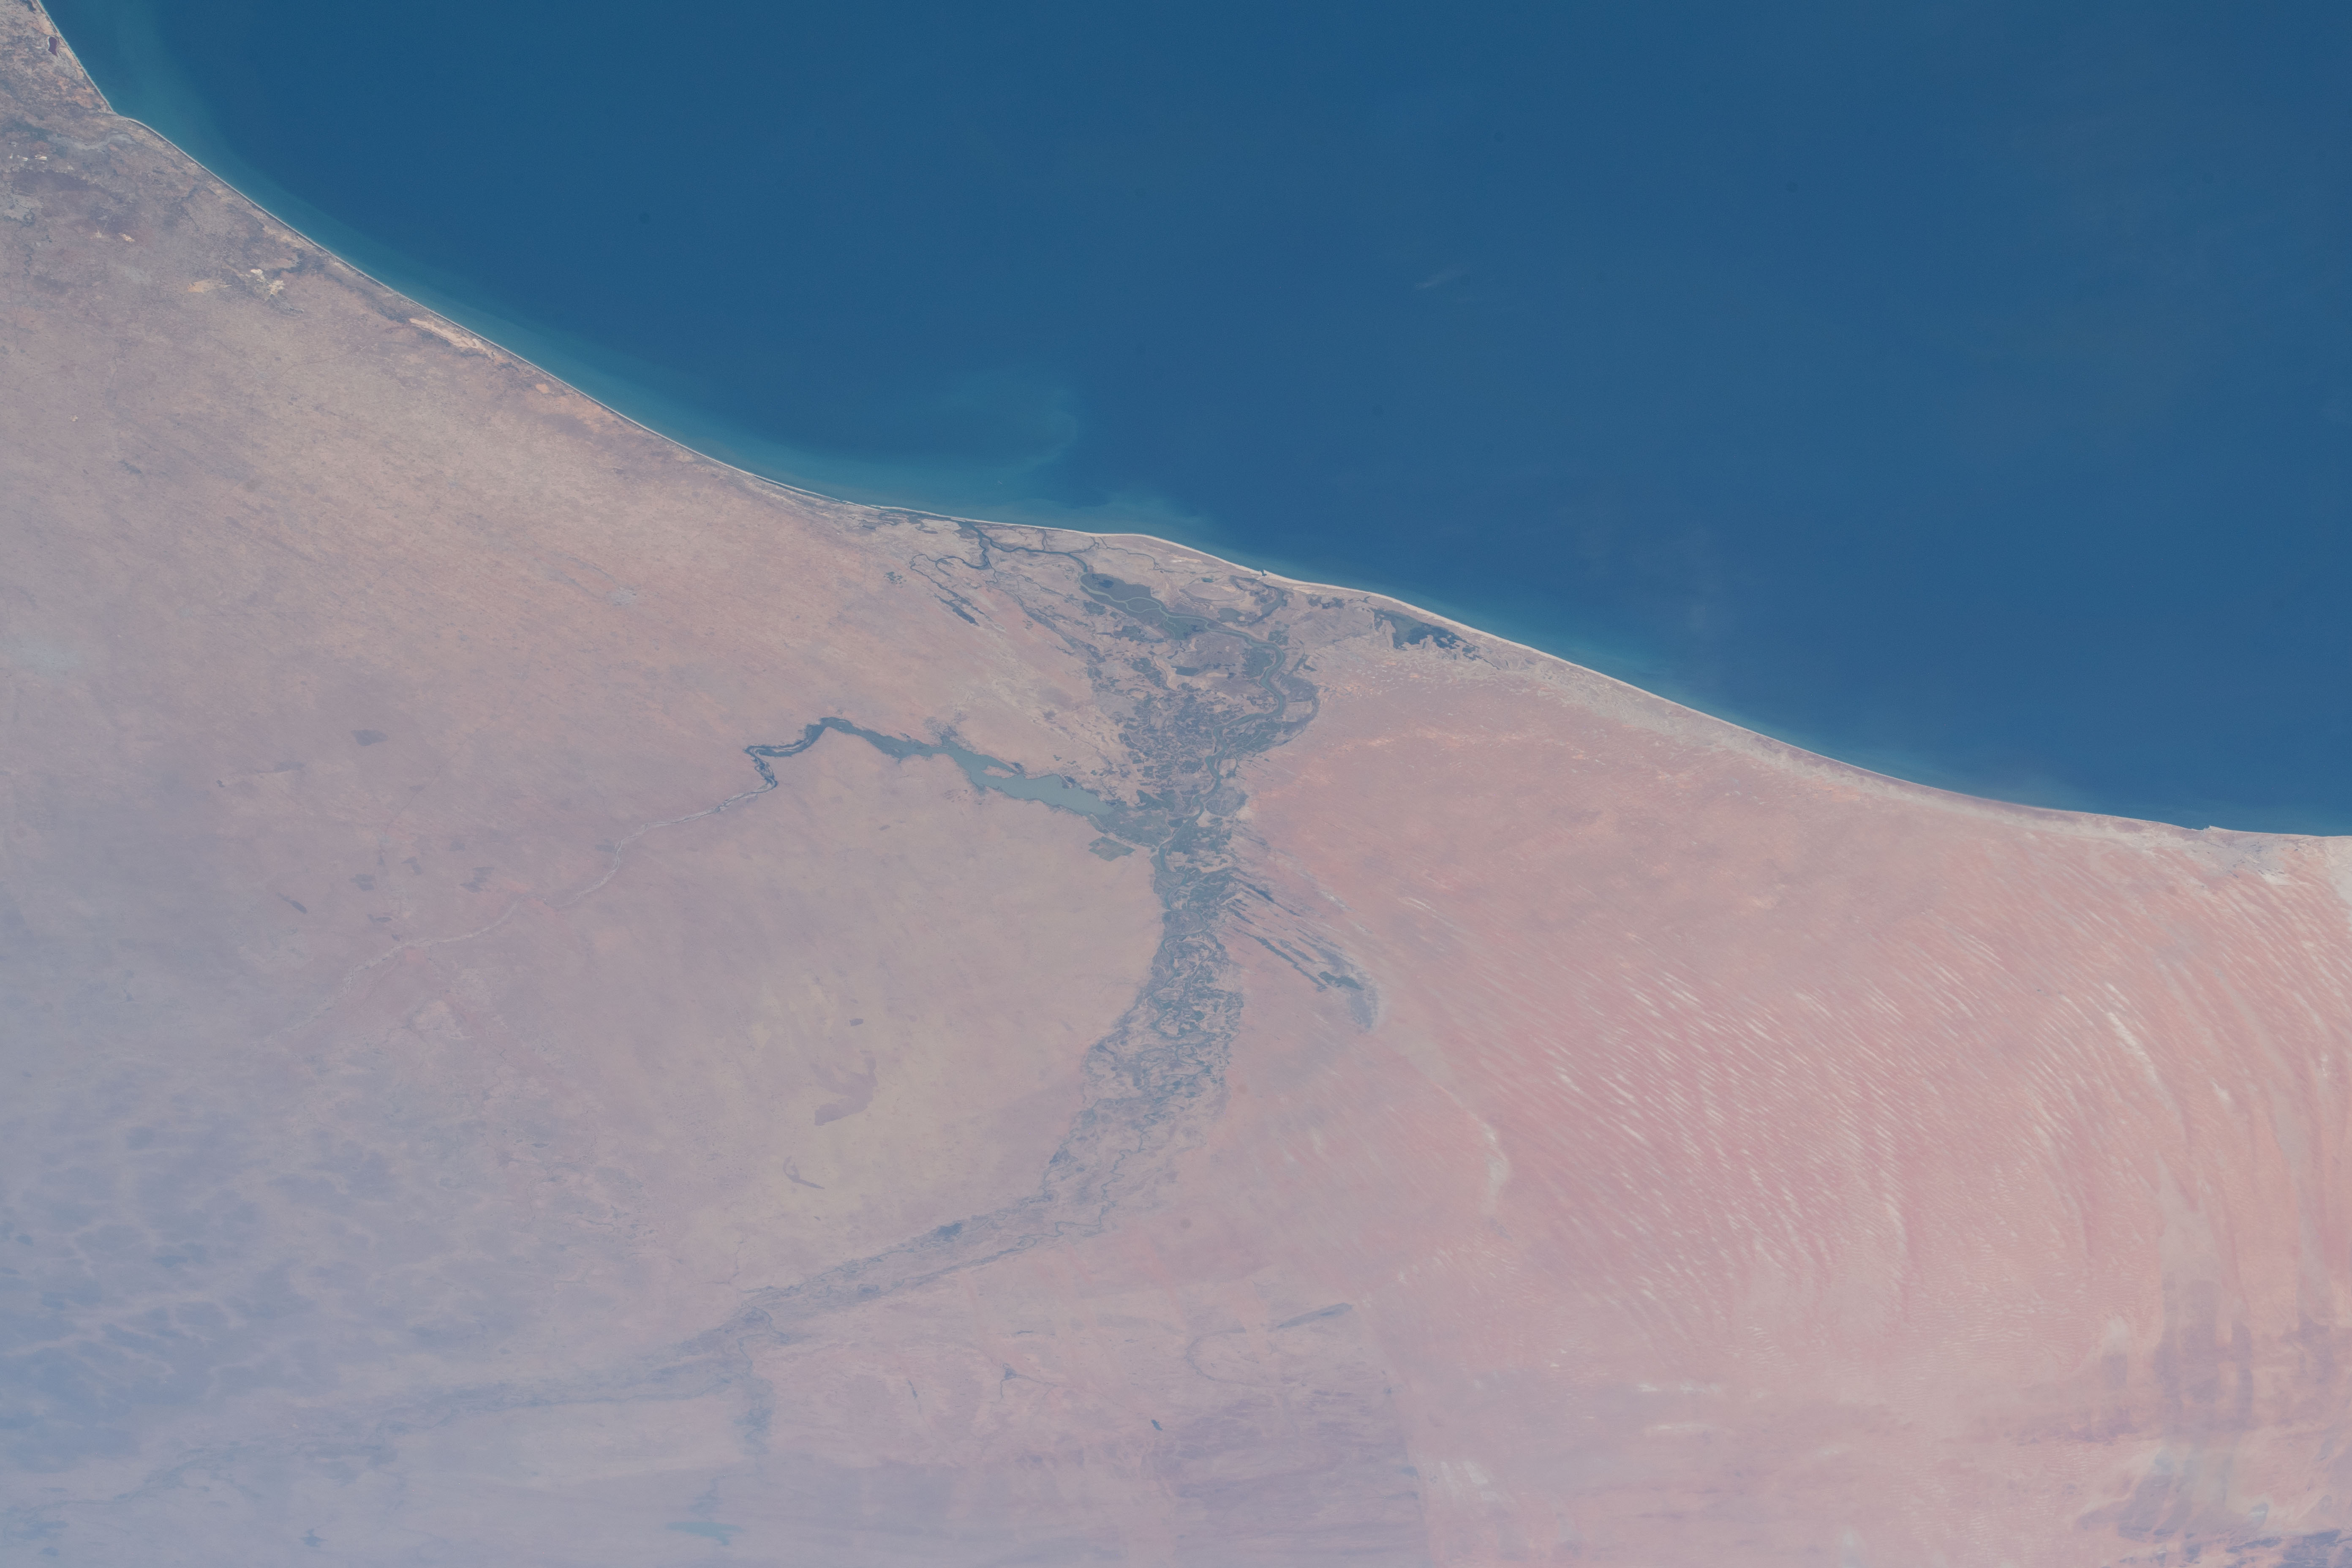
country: MAURITANIA
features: SENEGAL RIVER, LAKE GUIERS, LAKE, RIVER
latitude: 17.0
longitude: -16.0
